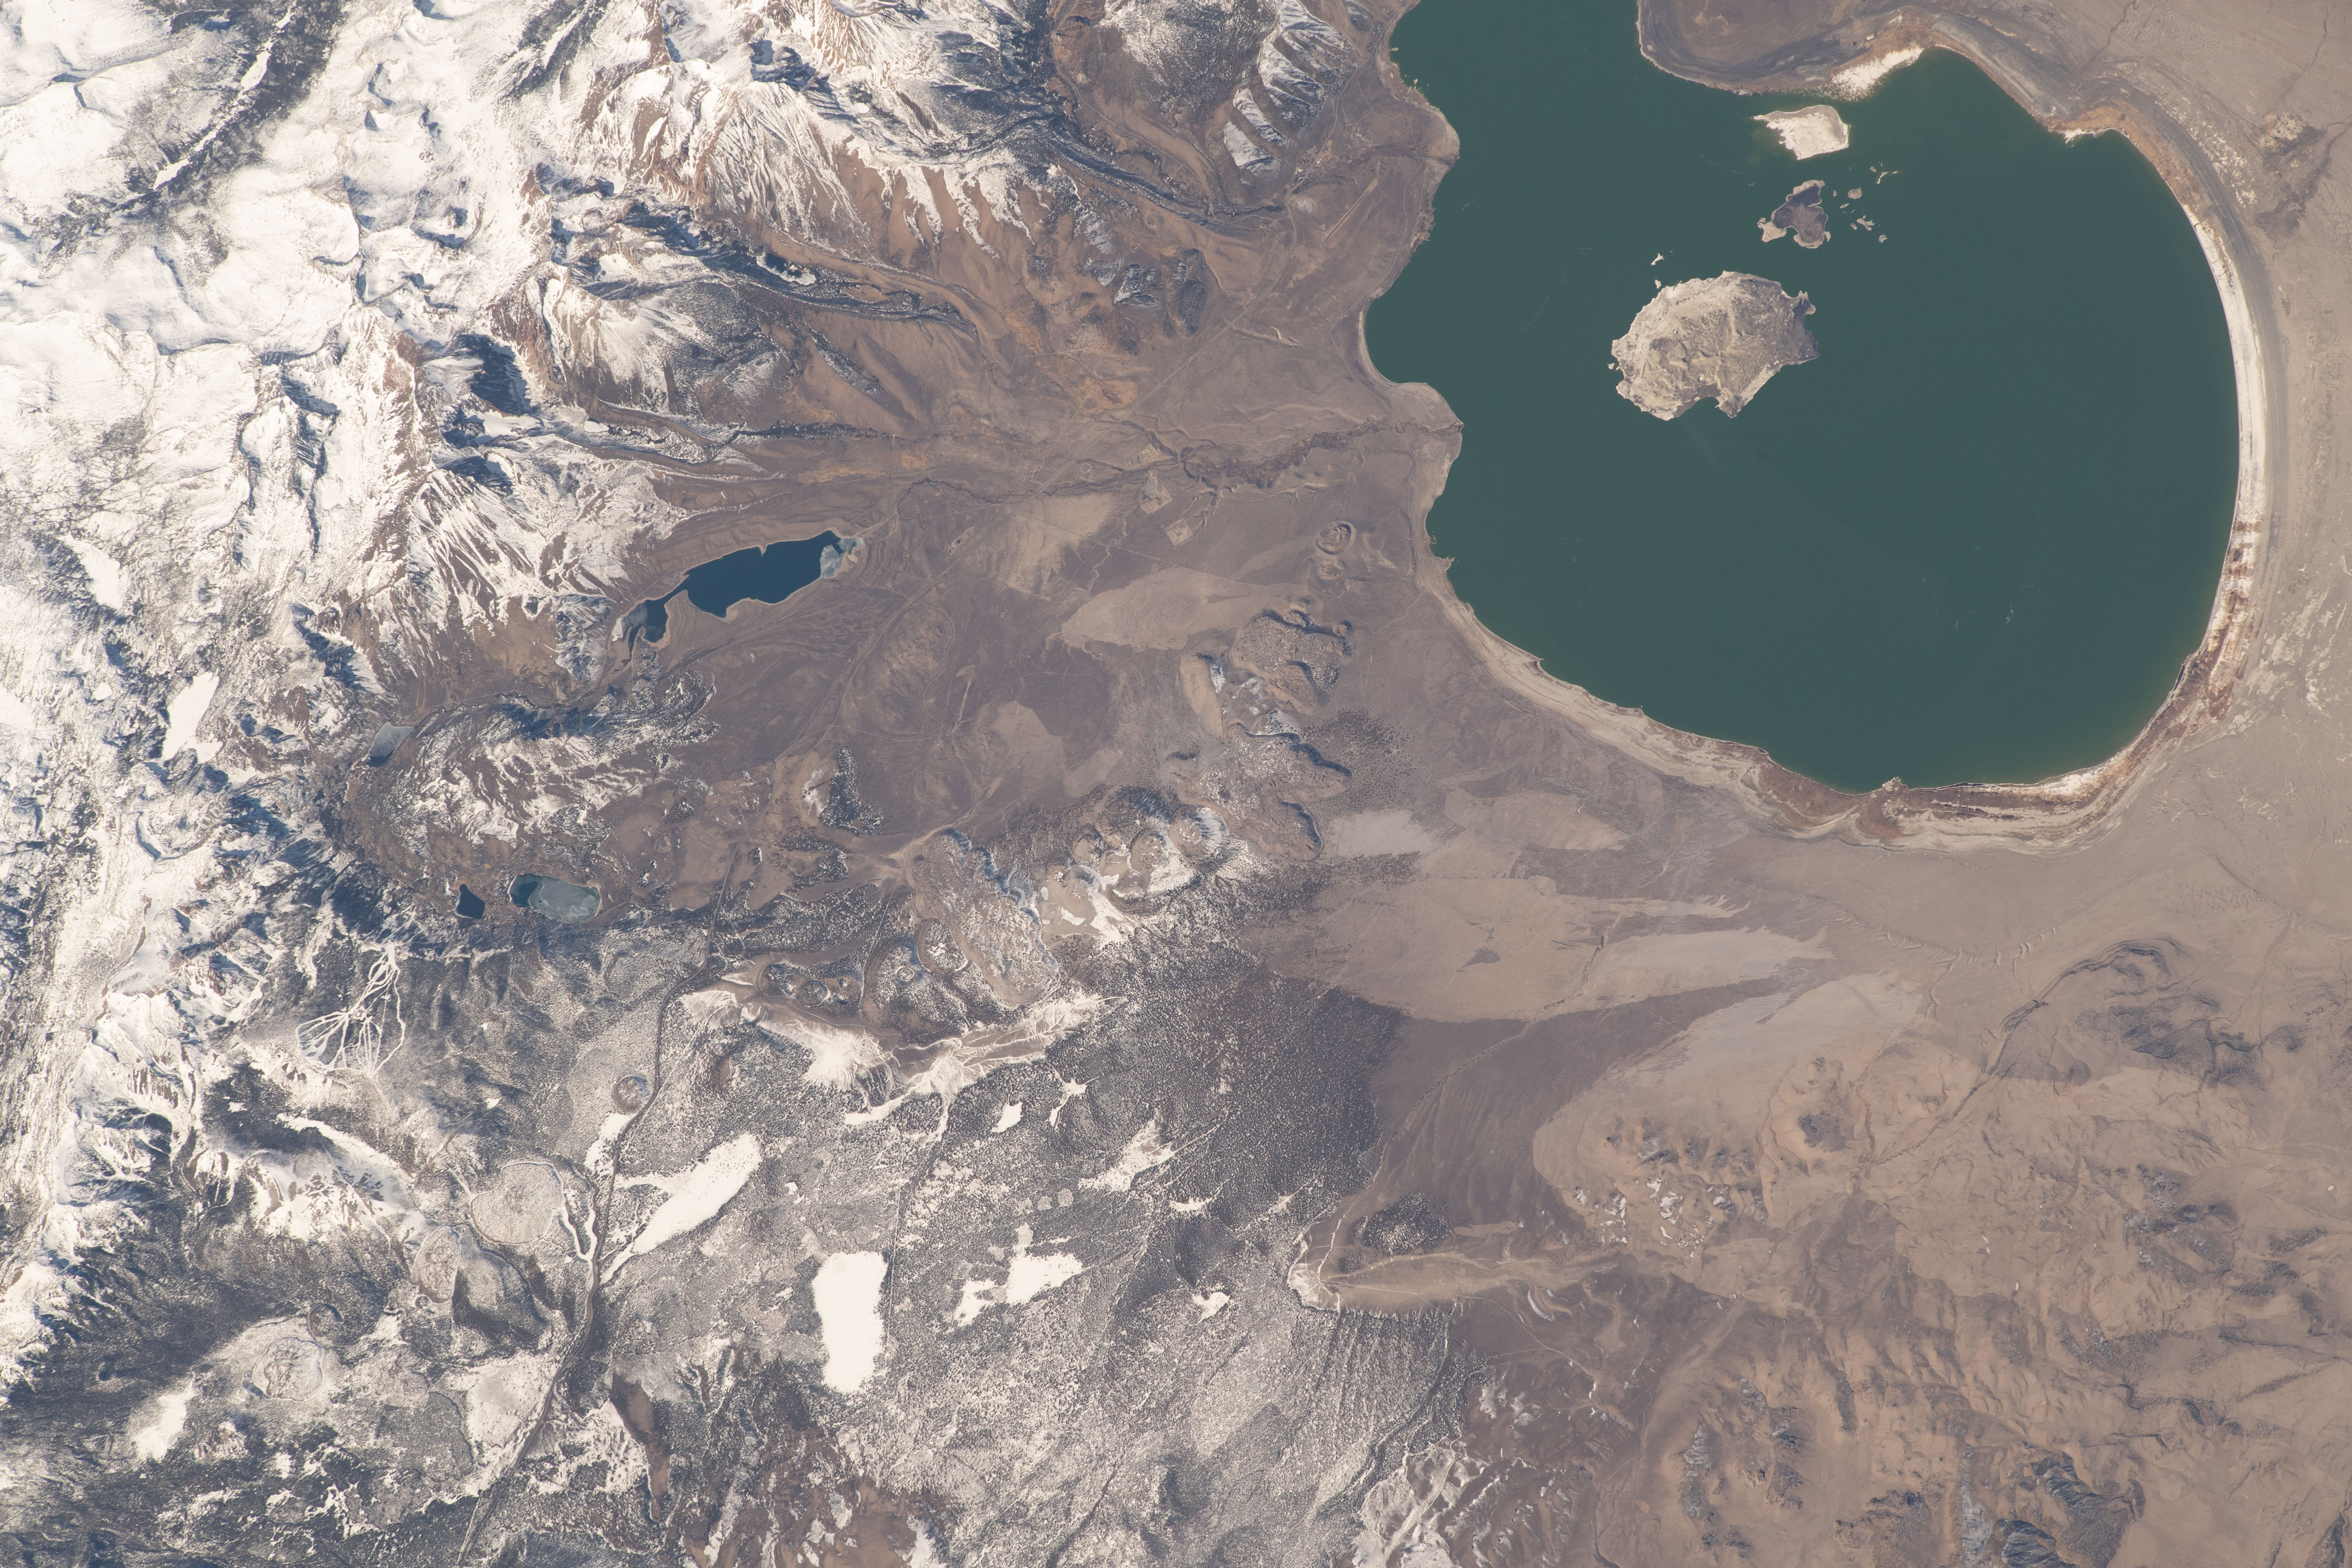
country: USA-CALIFORNIA
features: MONO LAKE, PAONA ISLAND, INYO NATIONAL FOREST, SIERRA NEVADAS, GRANT LAKE
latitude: 37.9
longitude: -119.0
